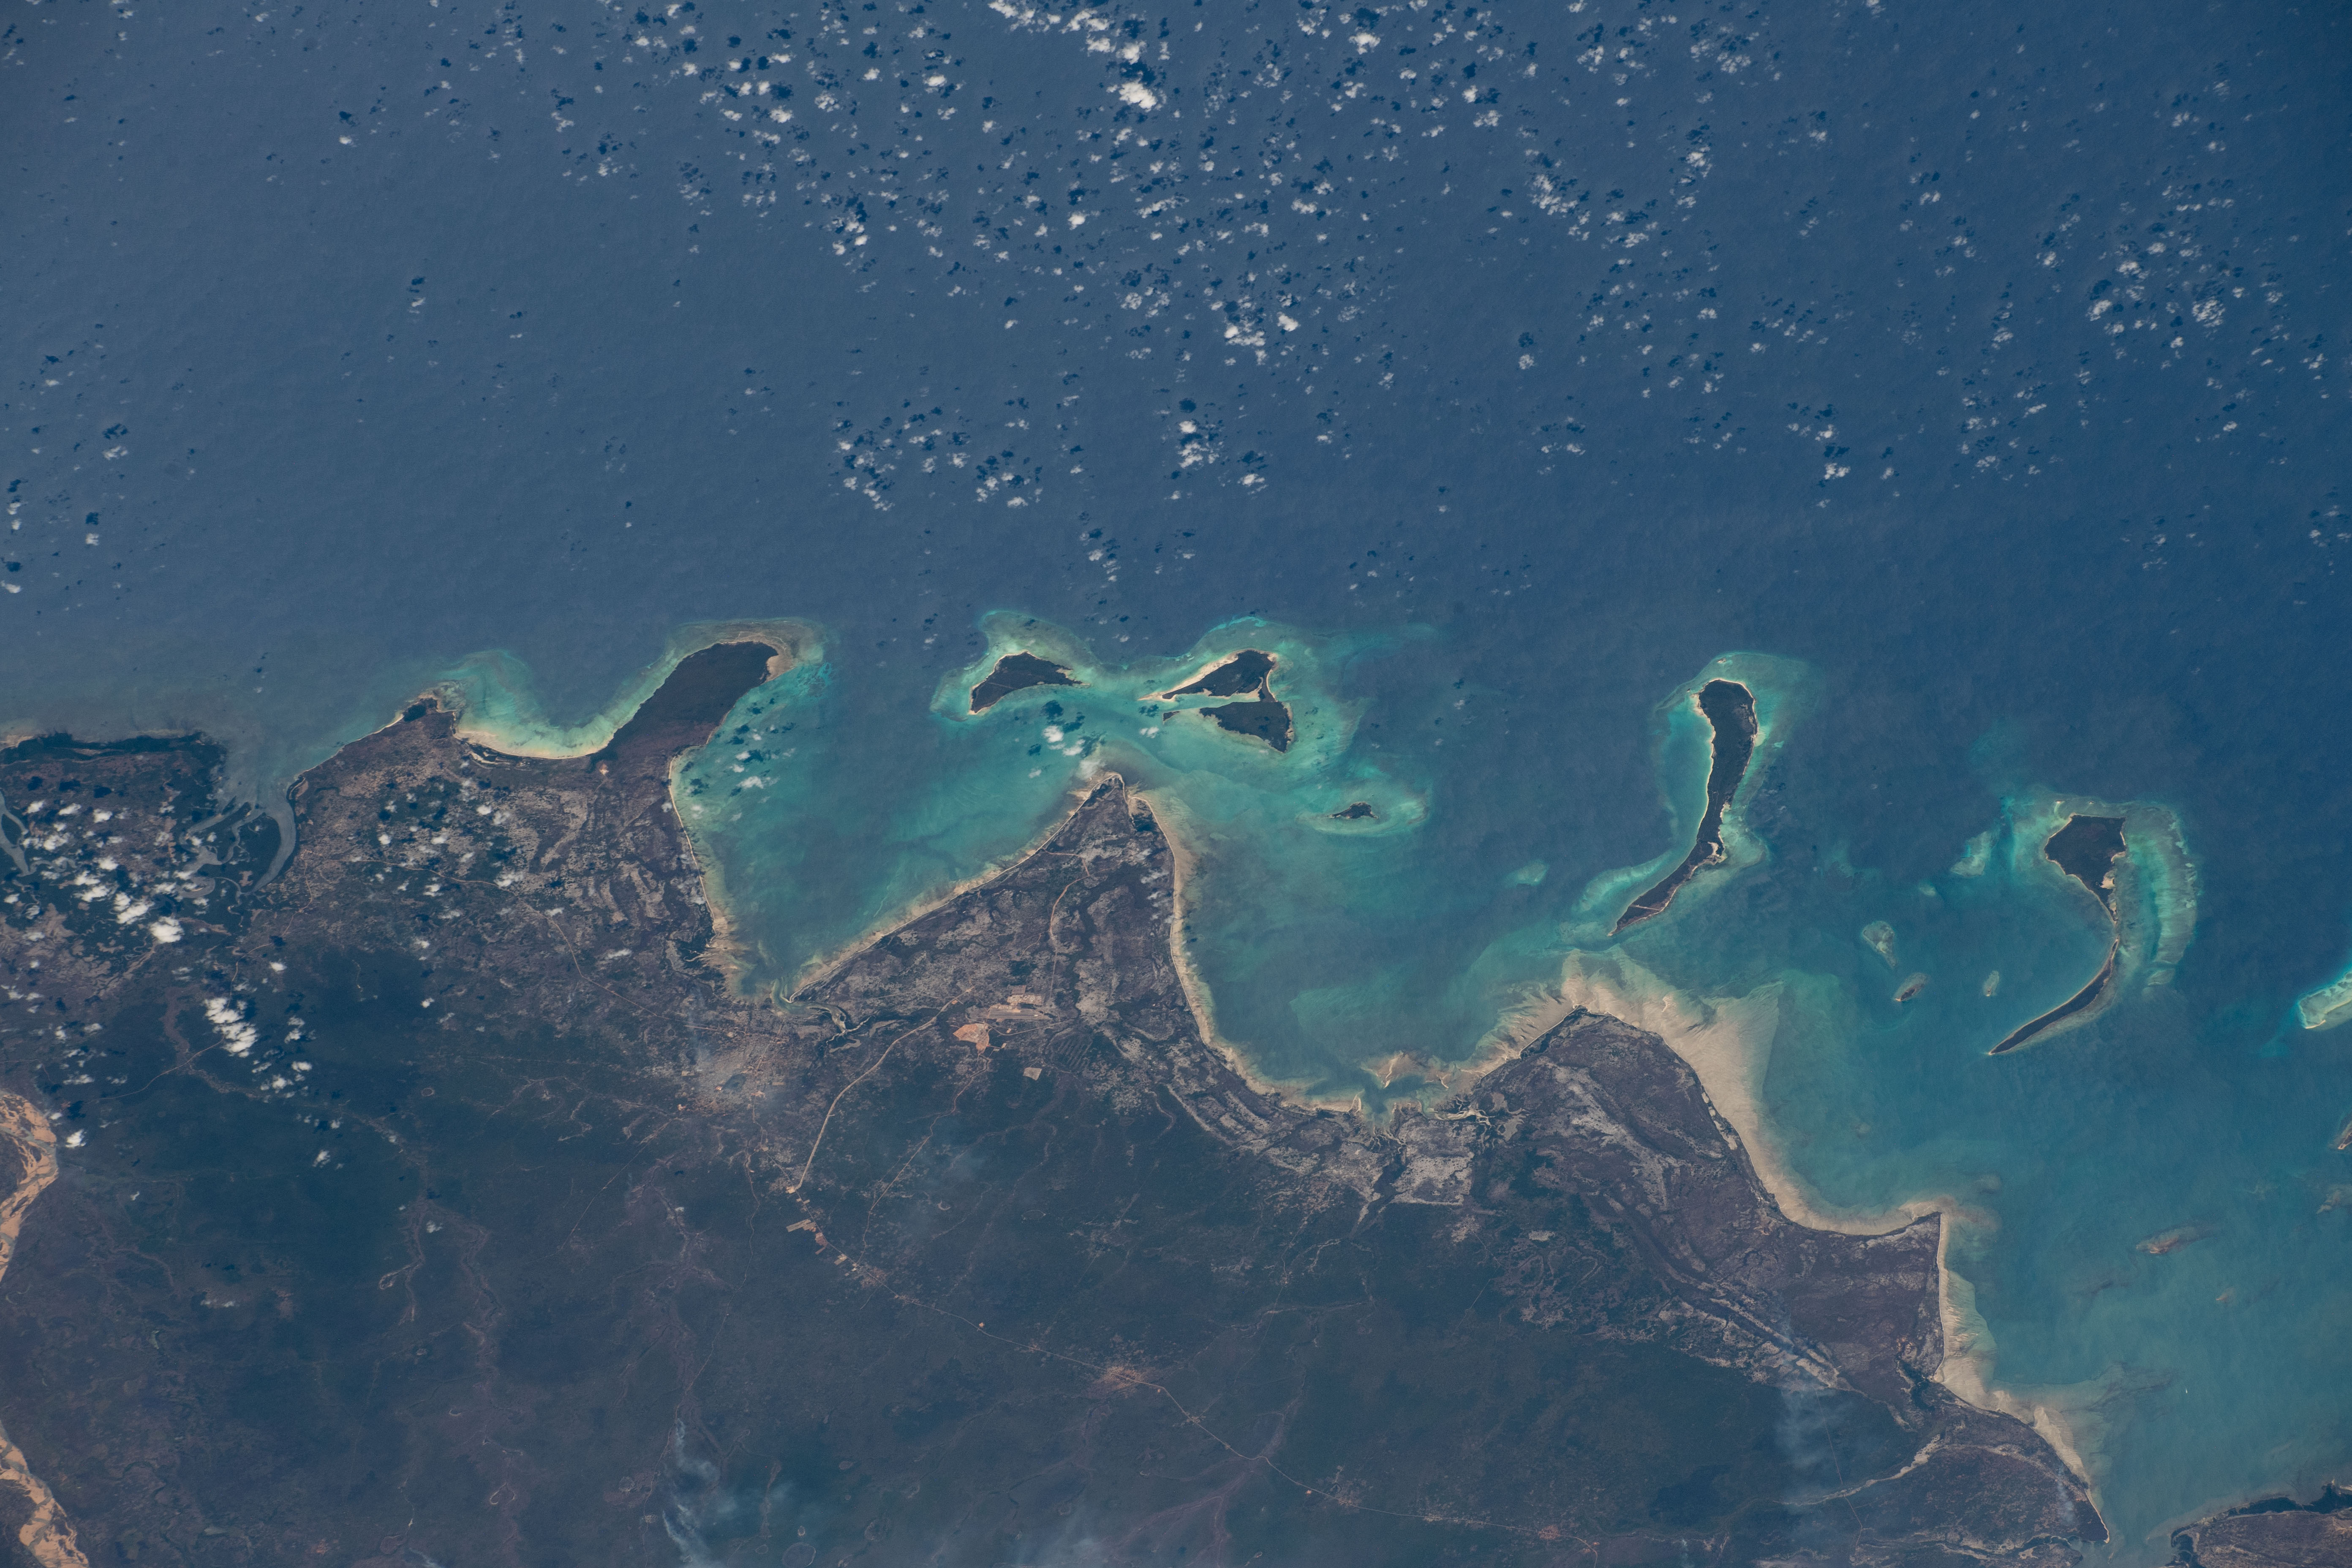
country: MOZAMBIQUE
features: PALMA, TUNGUE CANYON, VAMIZI CANYON
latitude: -10.9
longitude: 40.6
